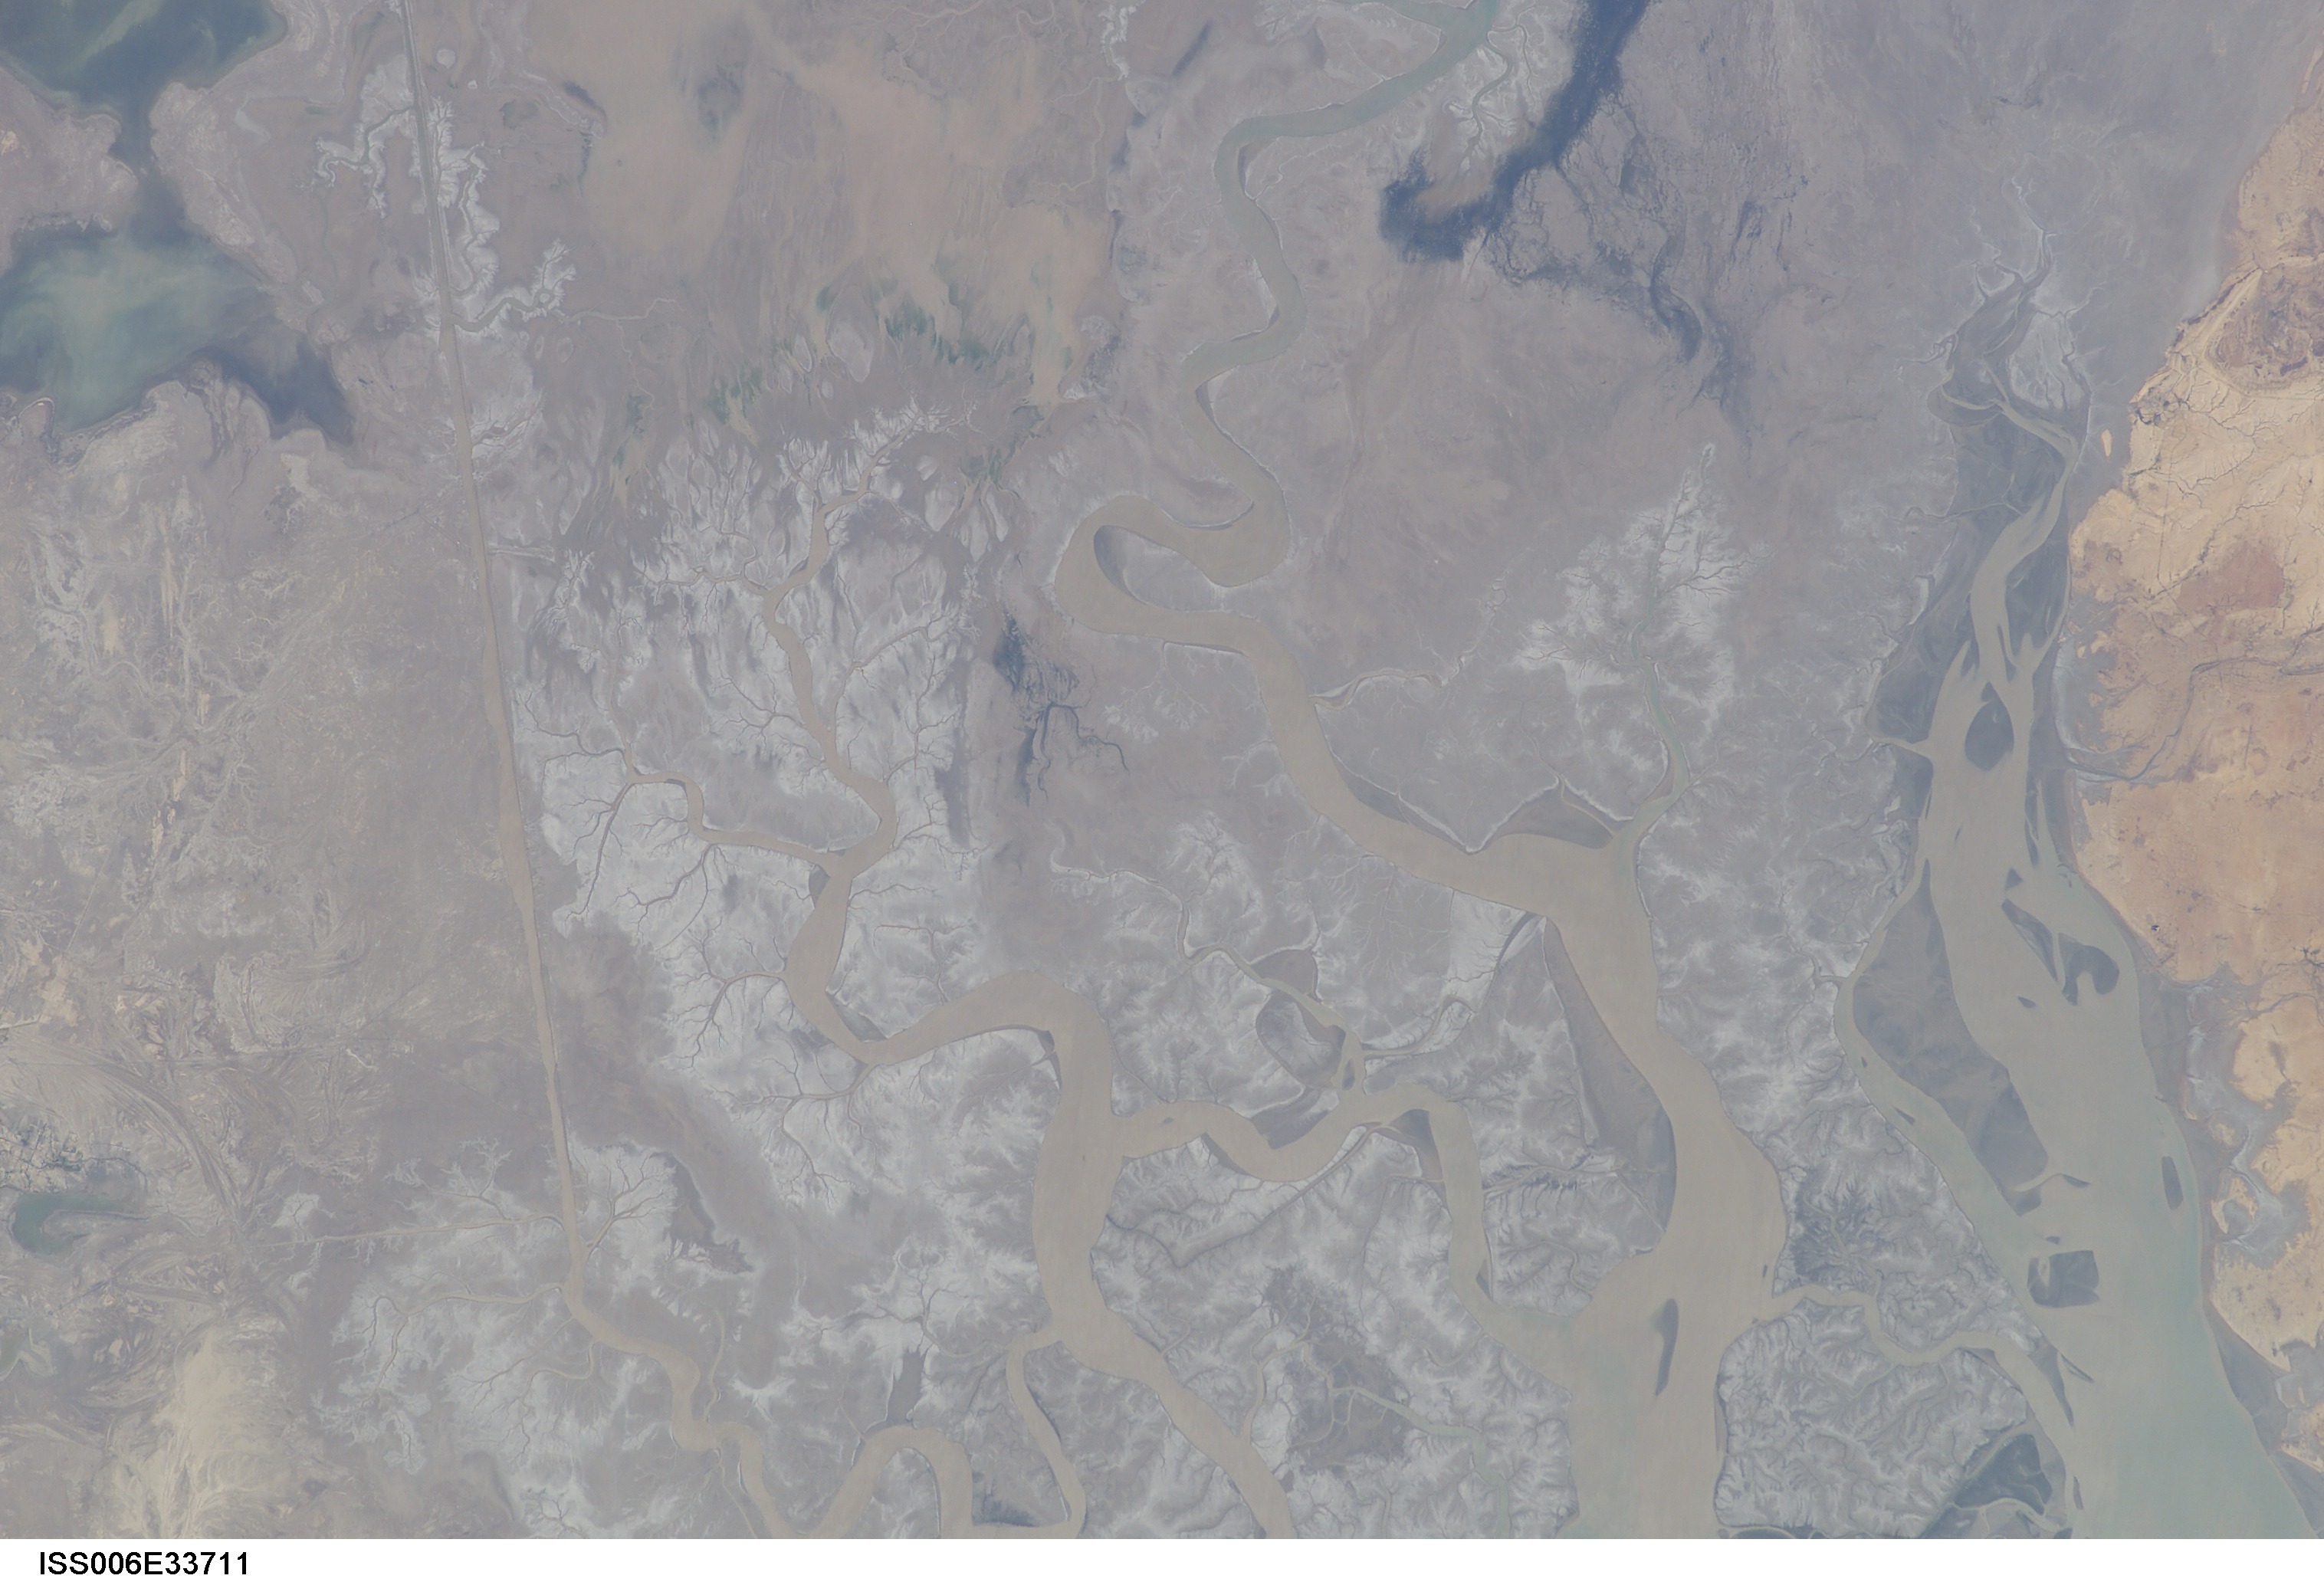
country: PAKISTAN
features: MOUTHS OF THE INDUS
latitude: 24.0
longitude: 68.5
